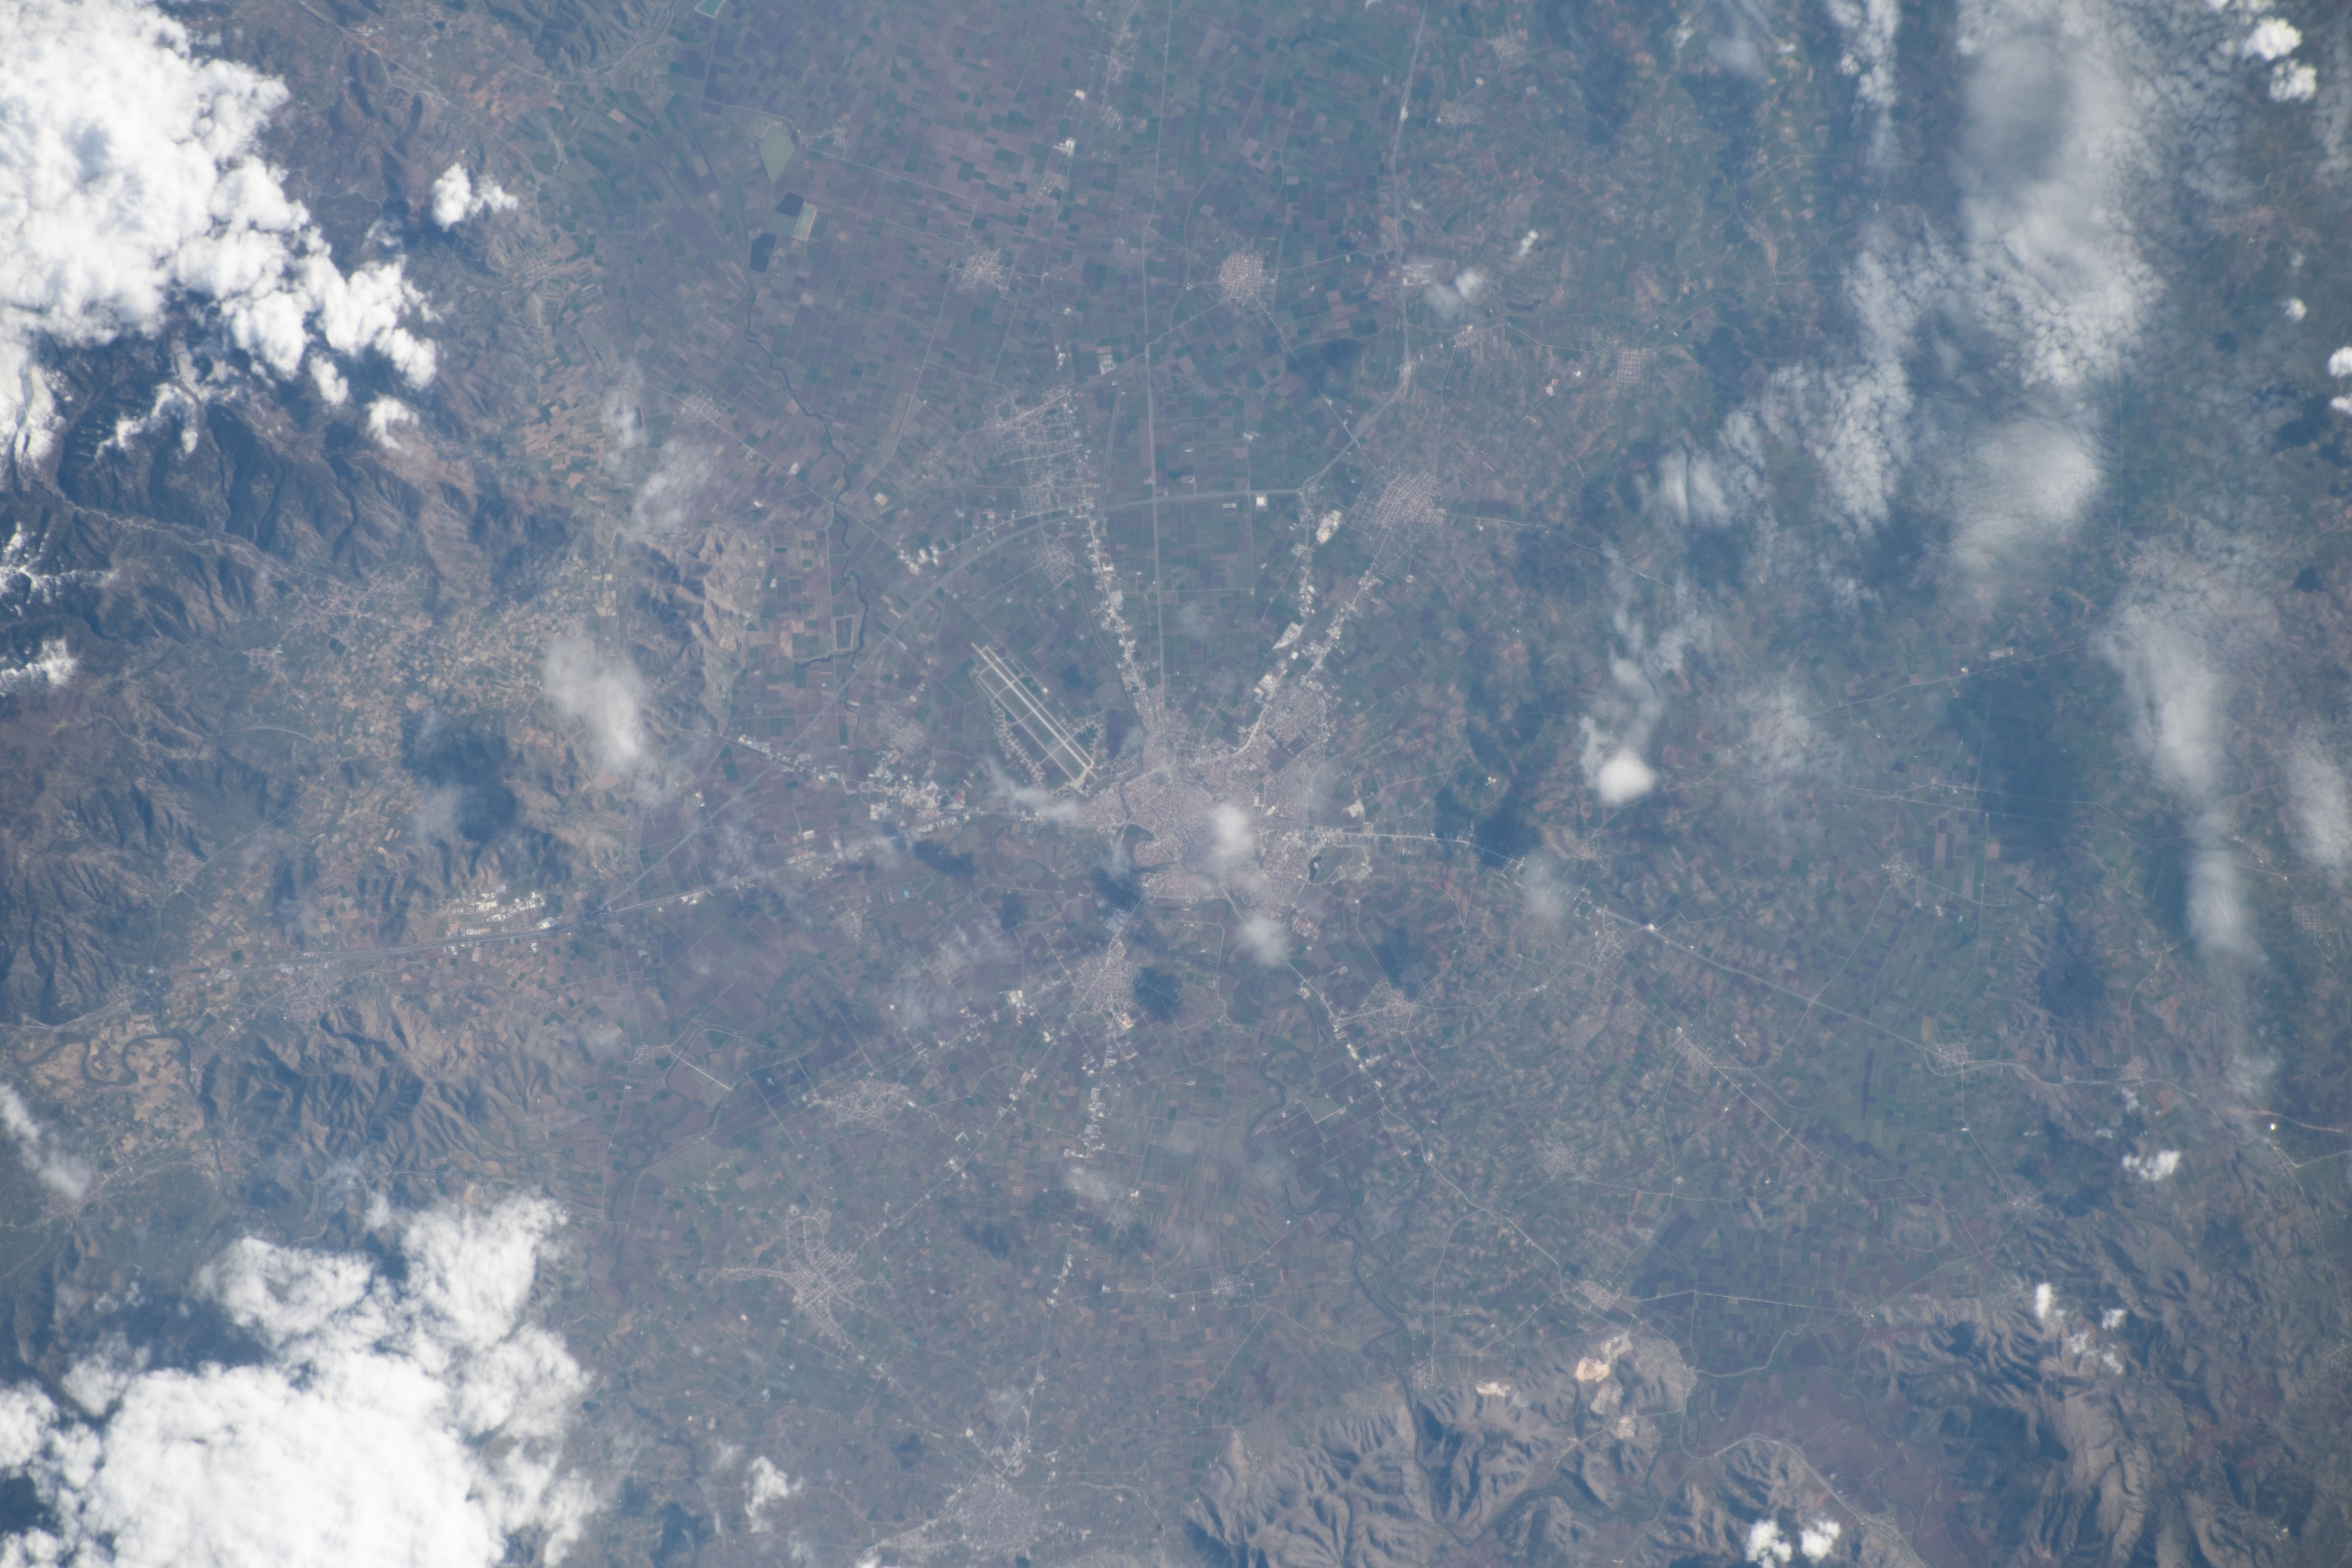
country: ALBANIA
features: TIRANE
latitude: 41.3
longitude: 19.8
